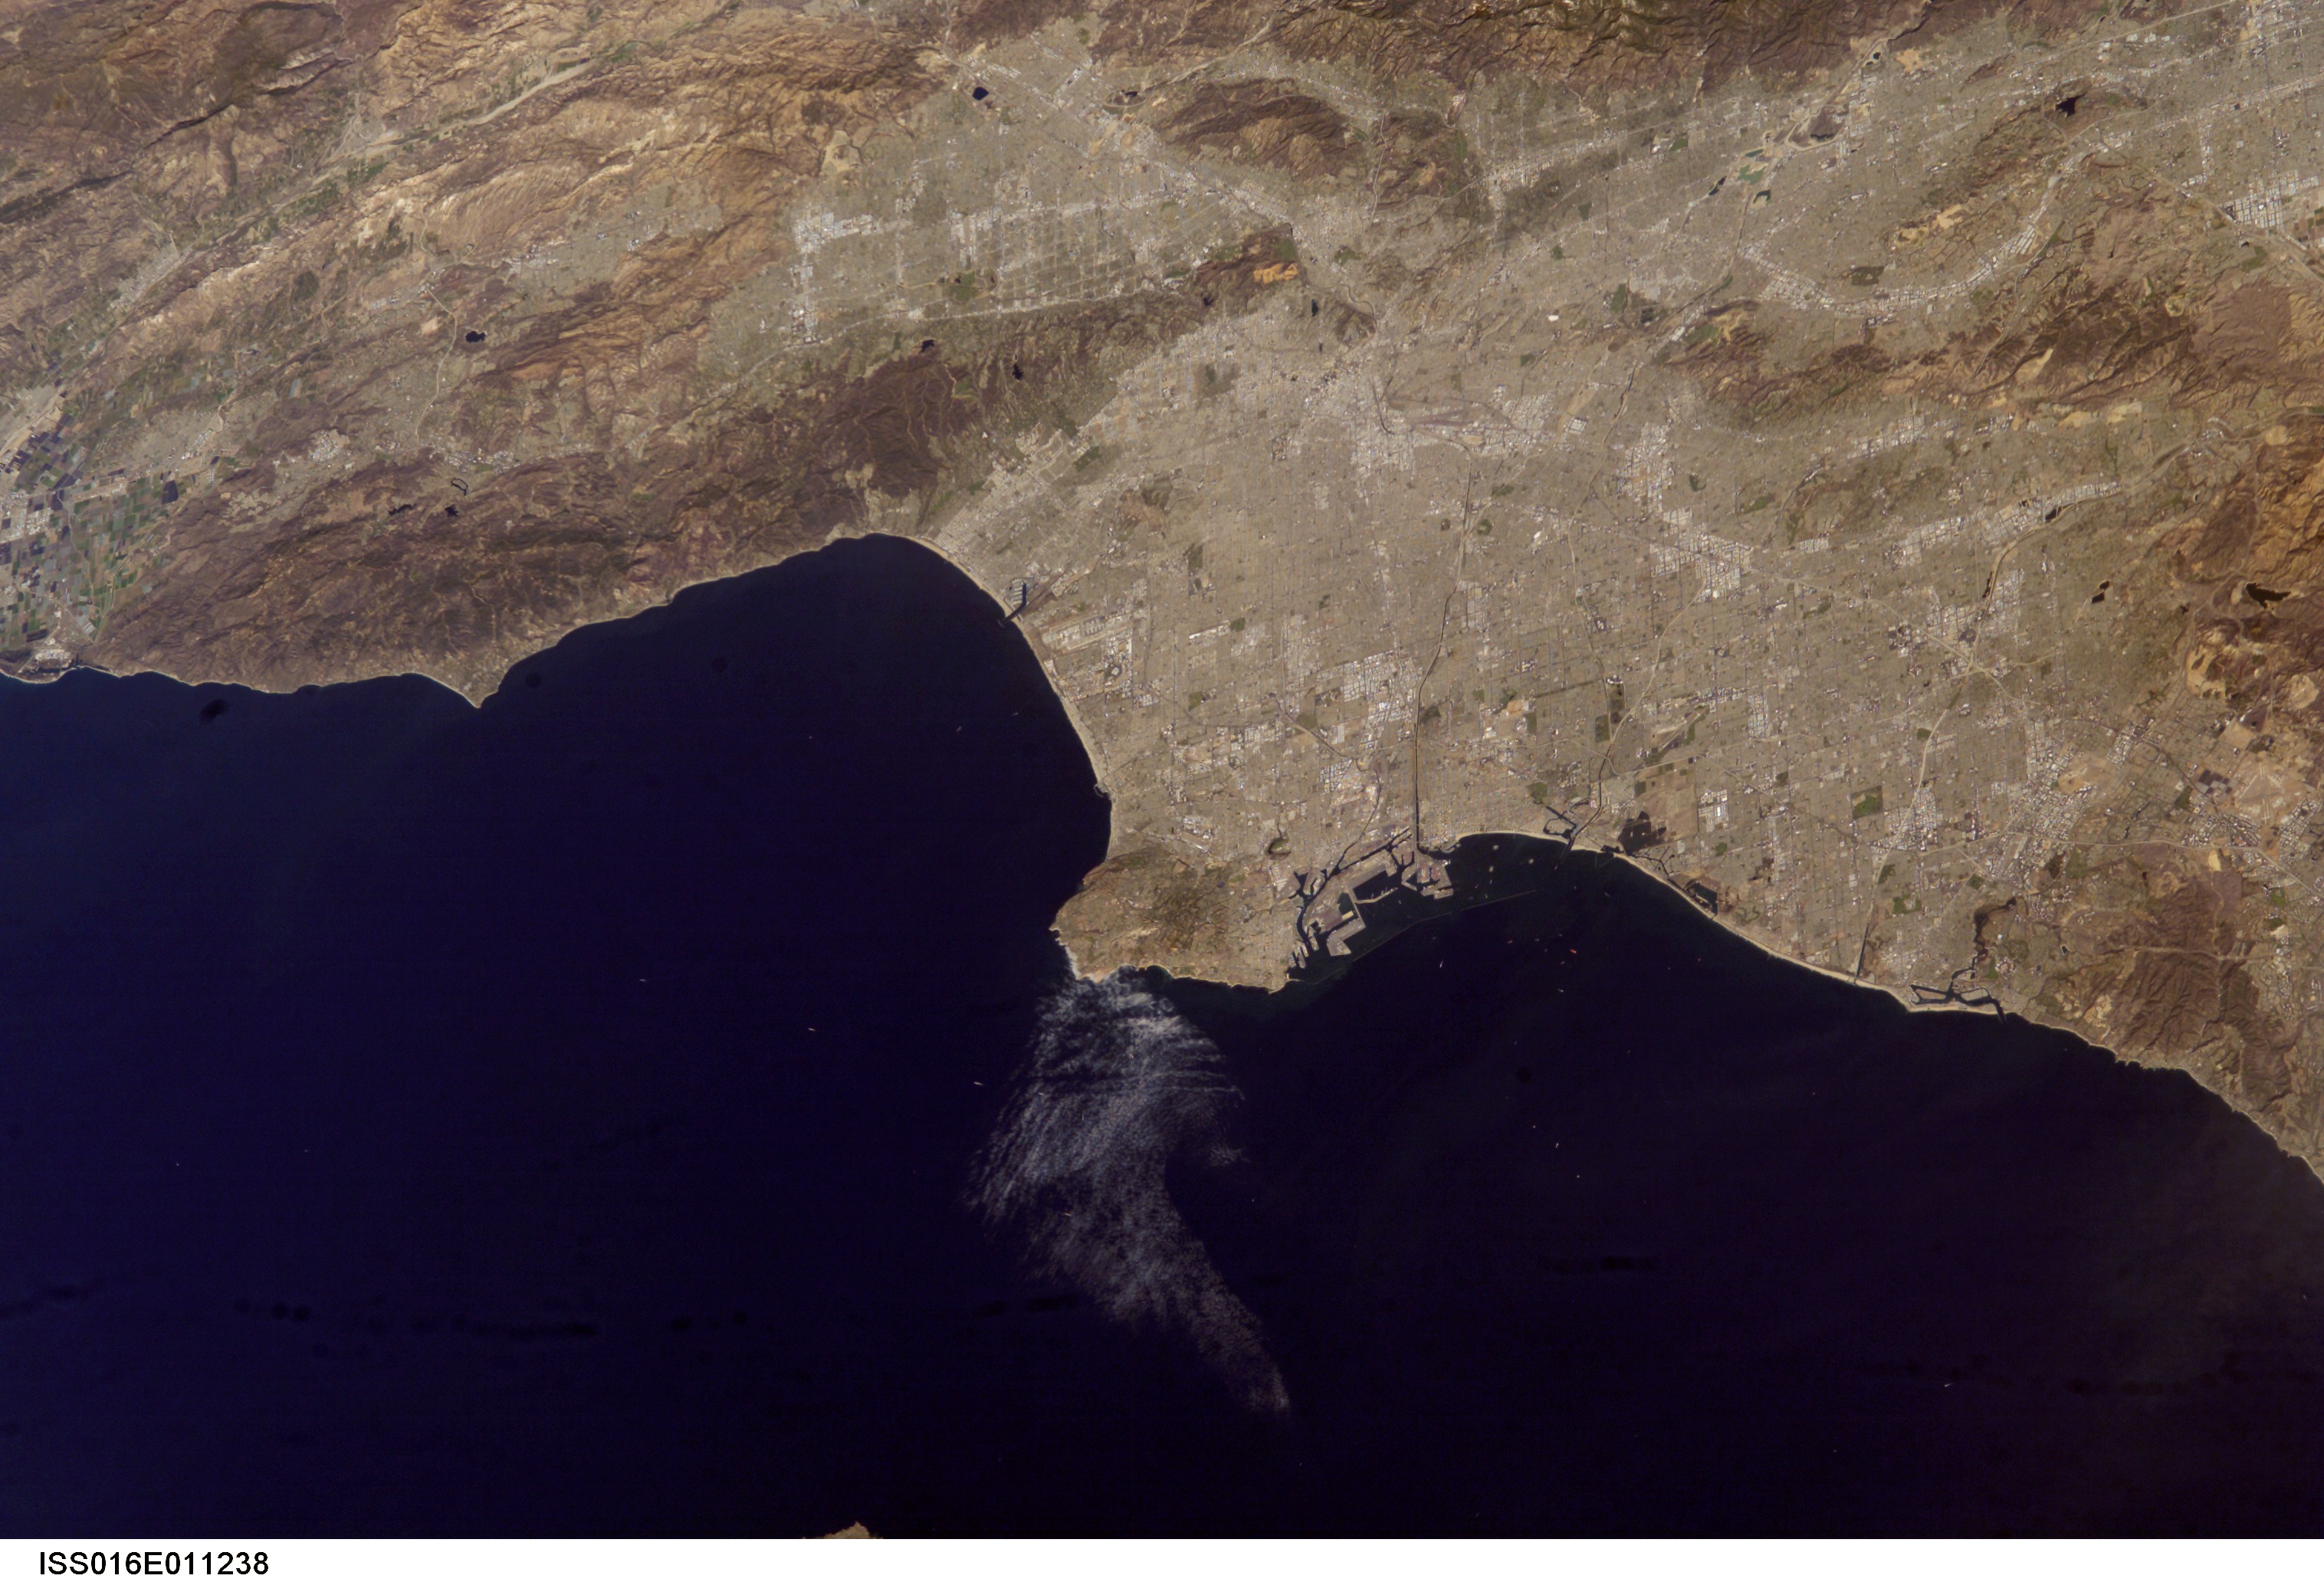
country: USA-CALIFORNIA
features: LOS ANGELES, SAN PEDRO CHAN.
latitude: 34.0
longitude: -118.5
